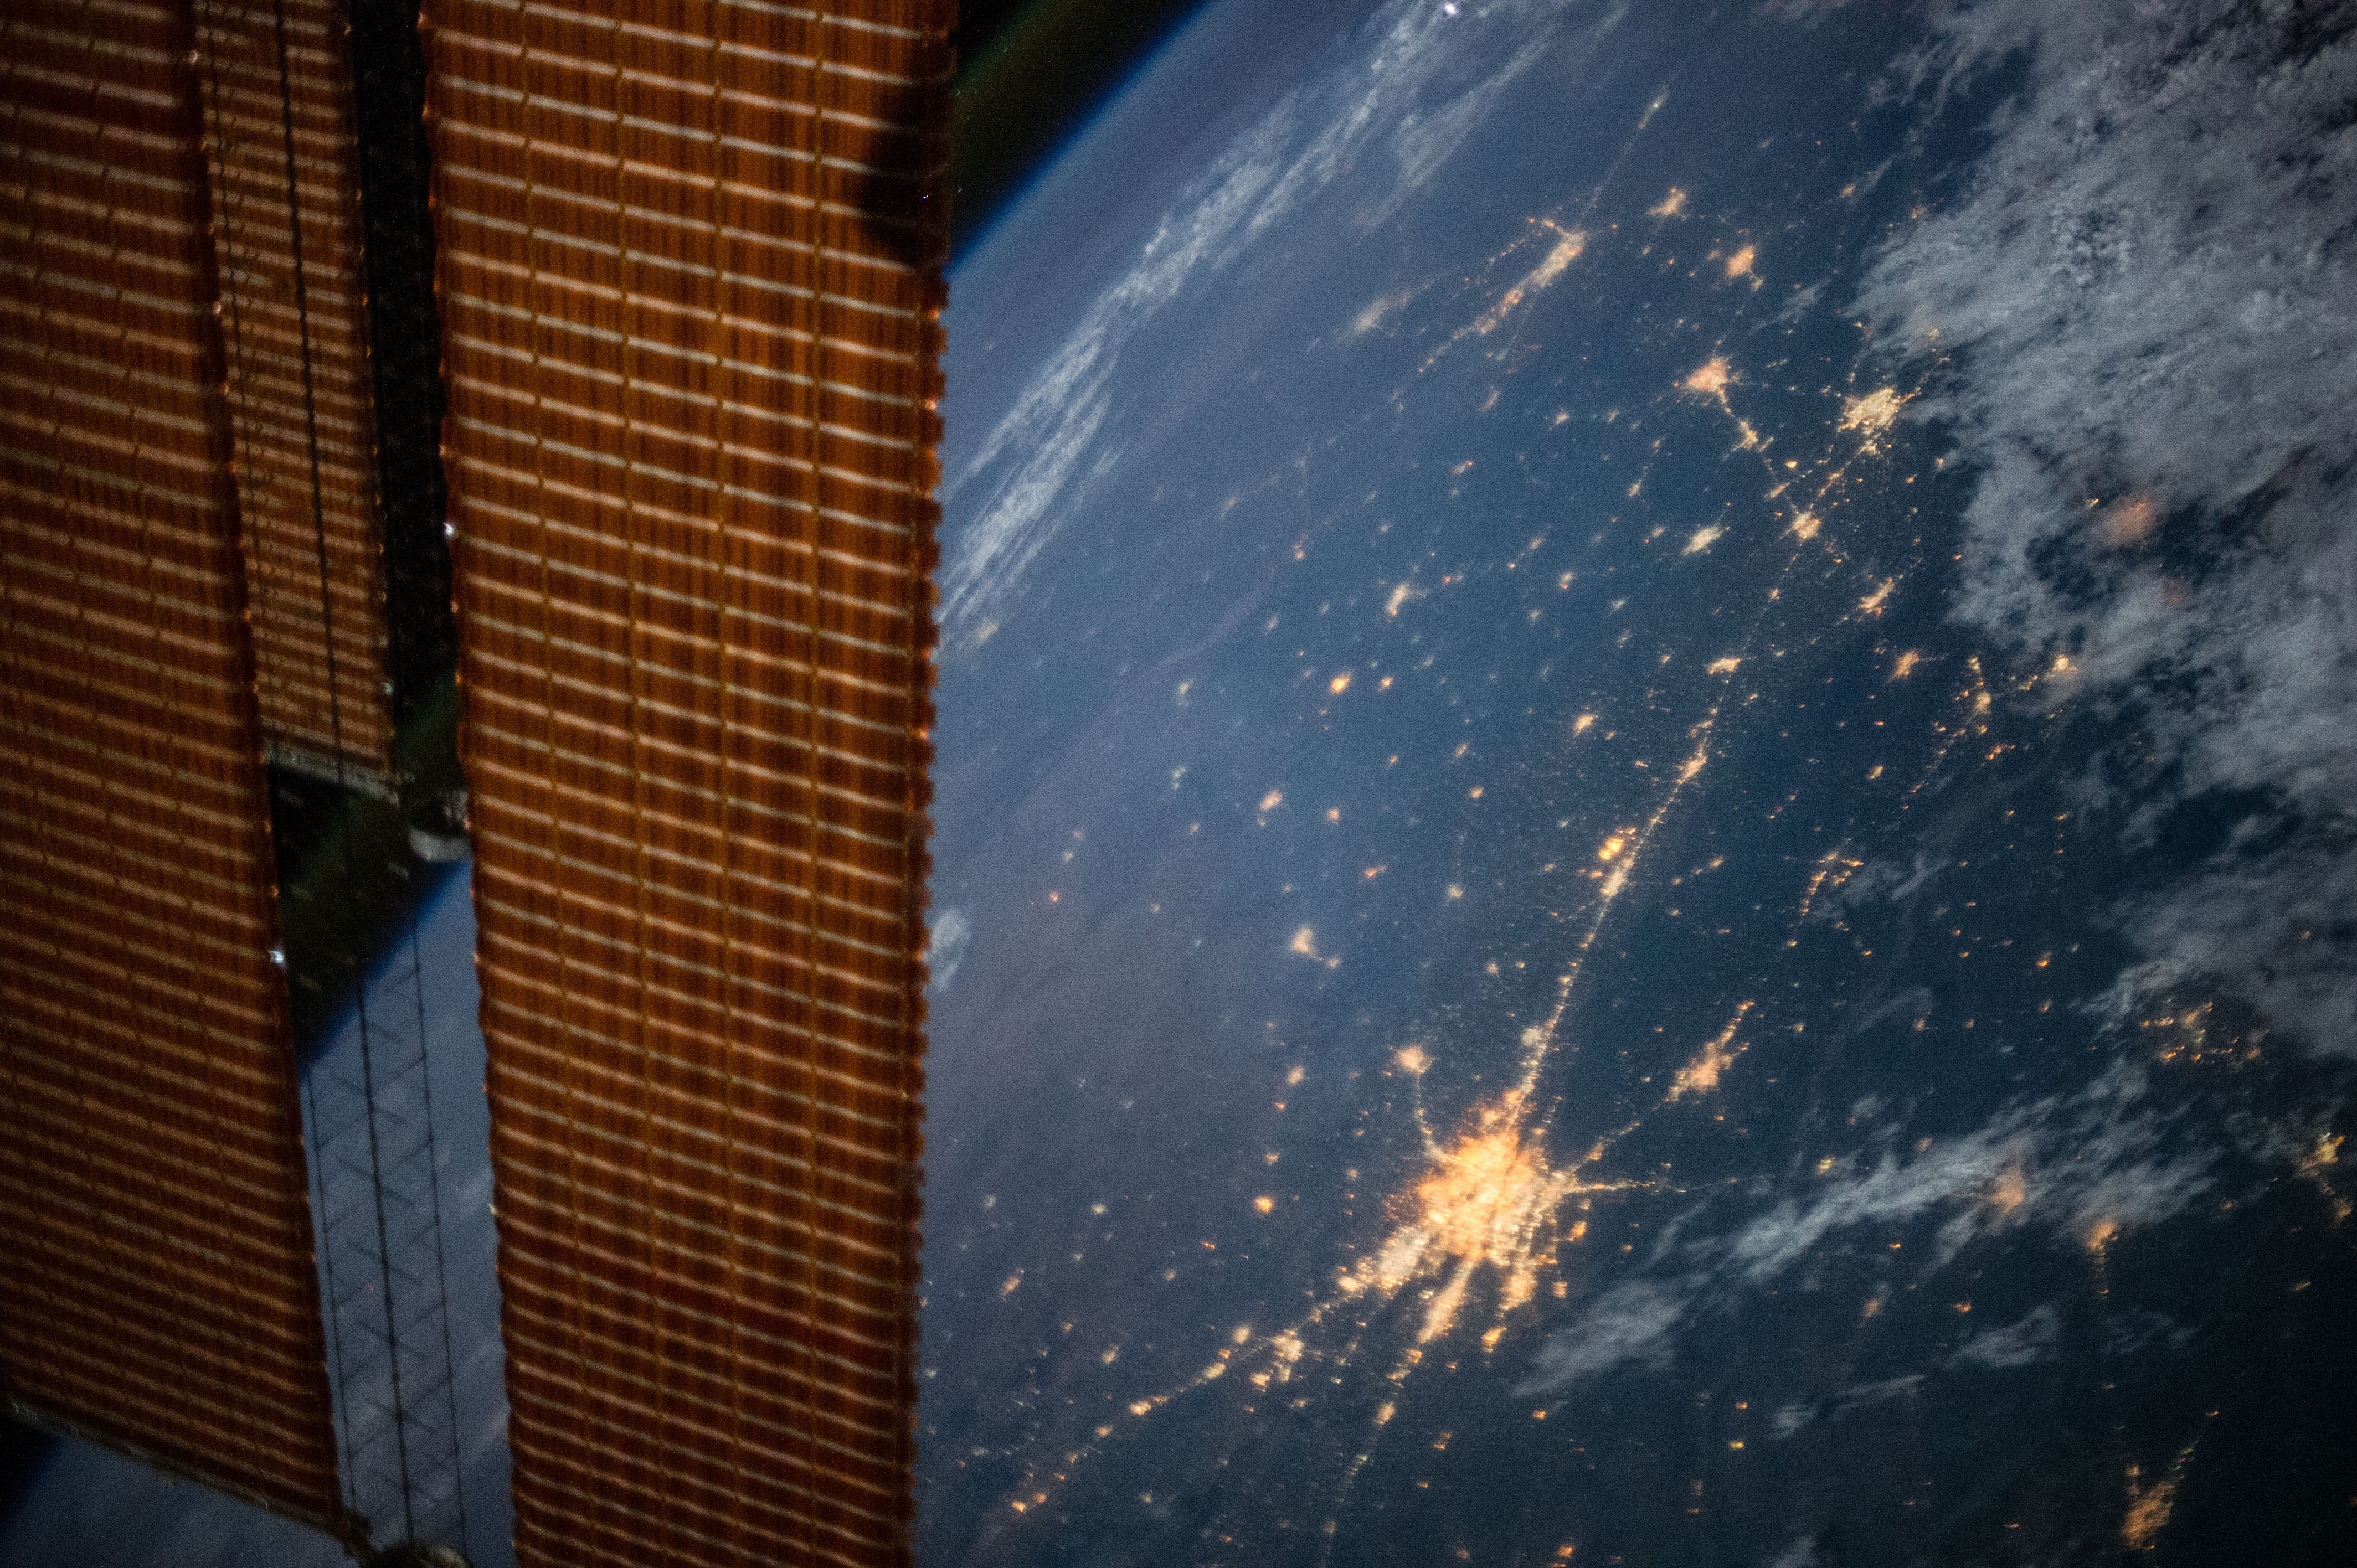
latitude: 27.1
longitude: 81.2
